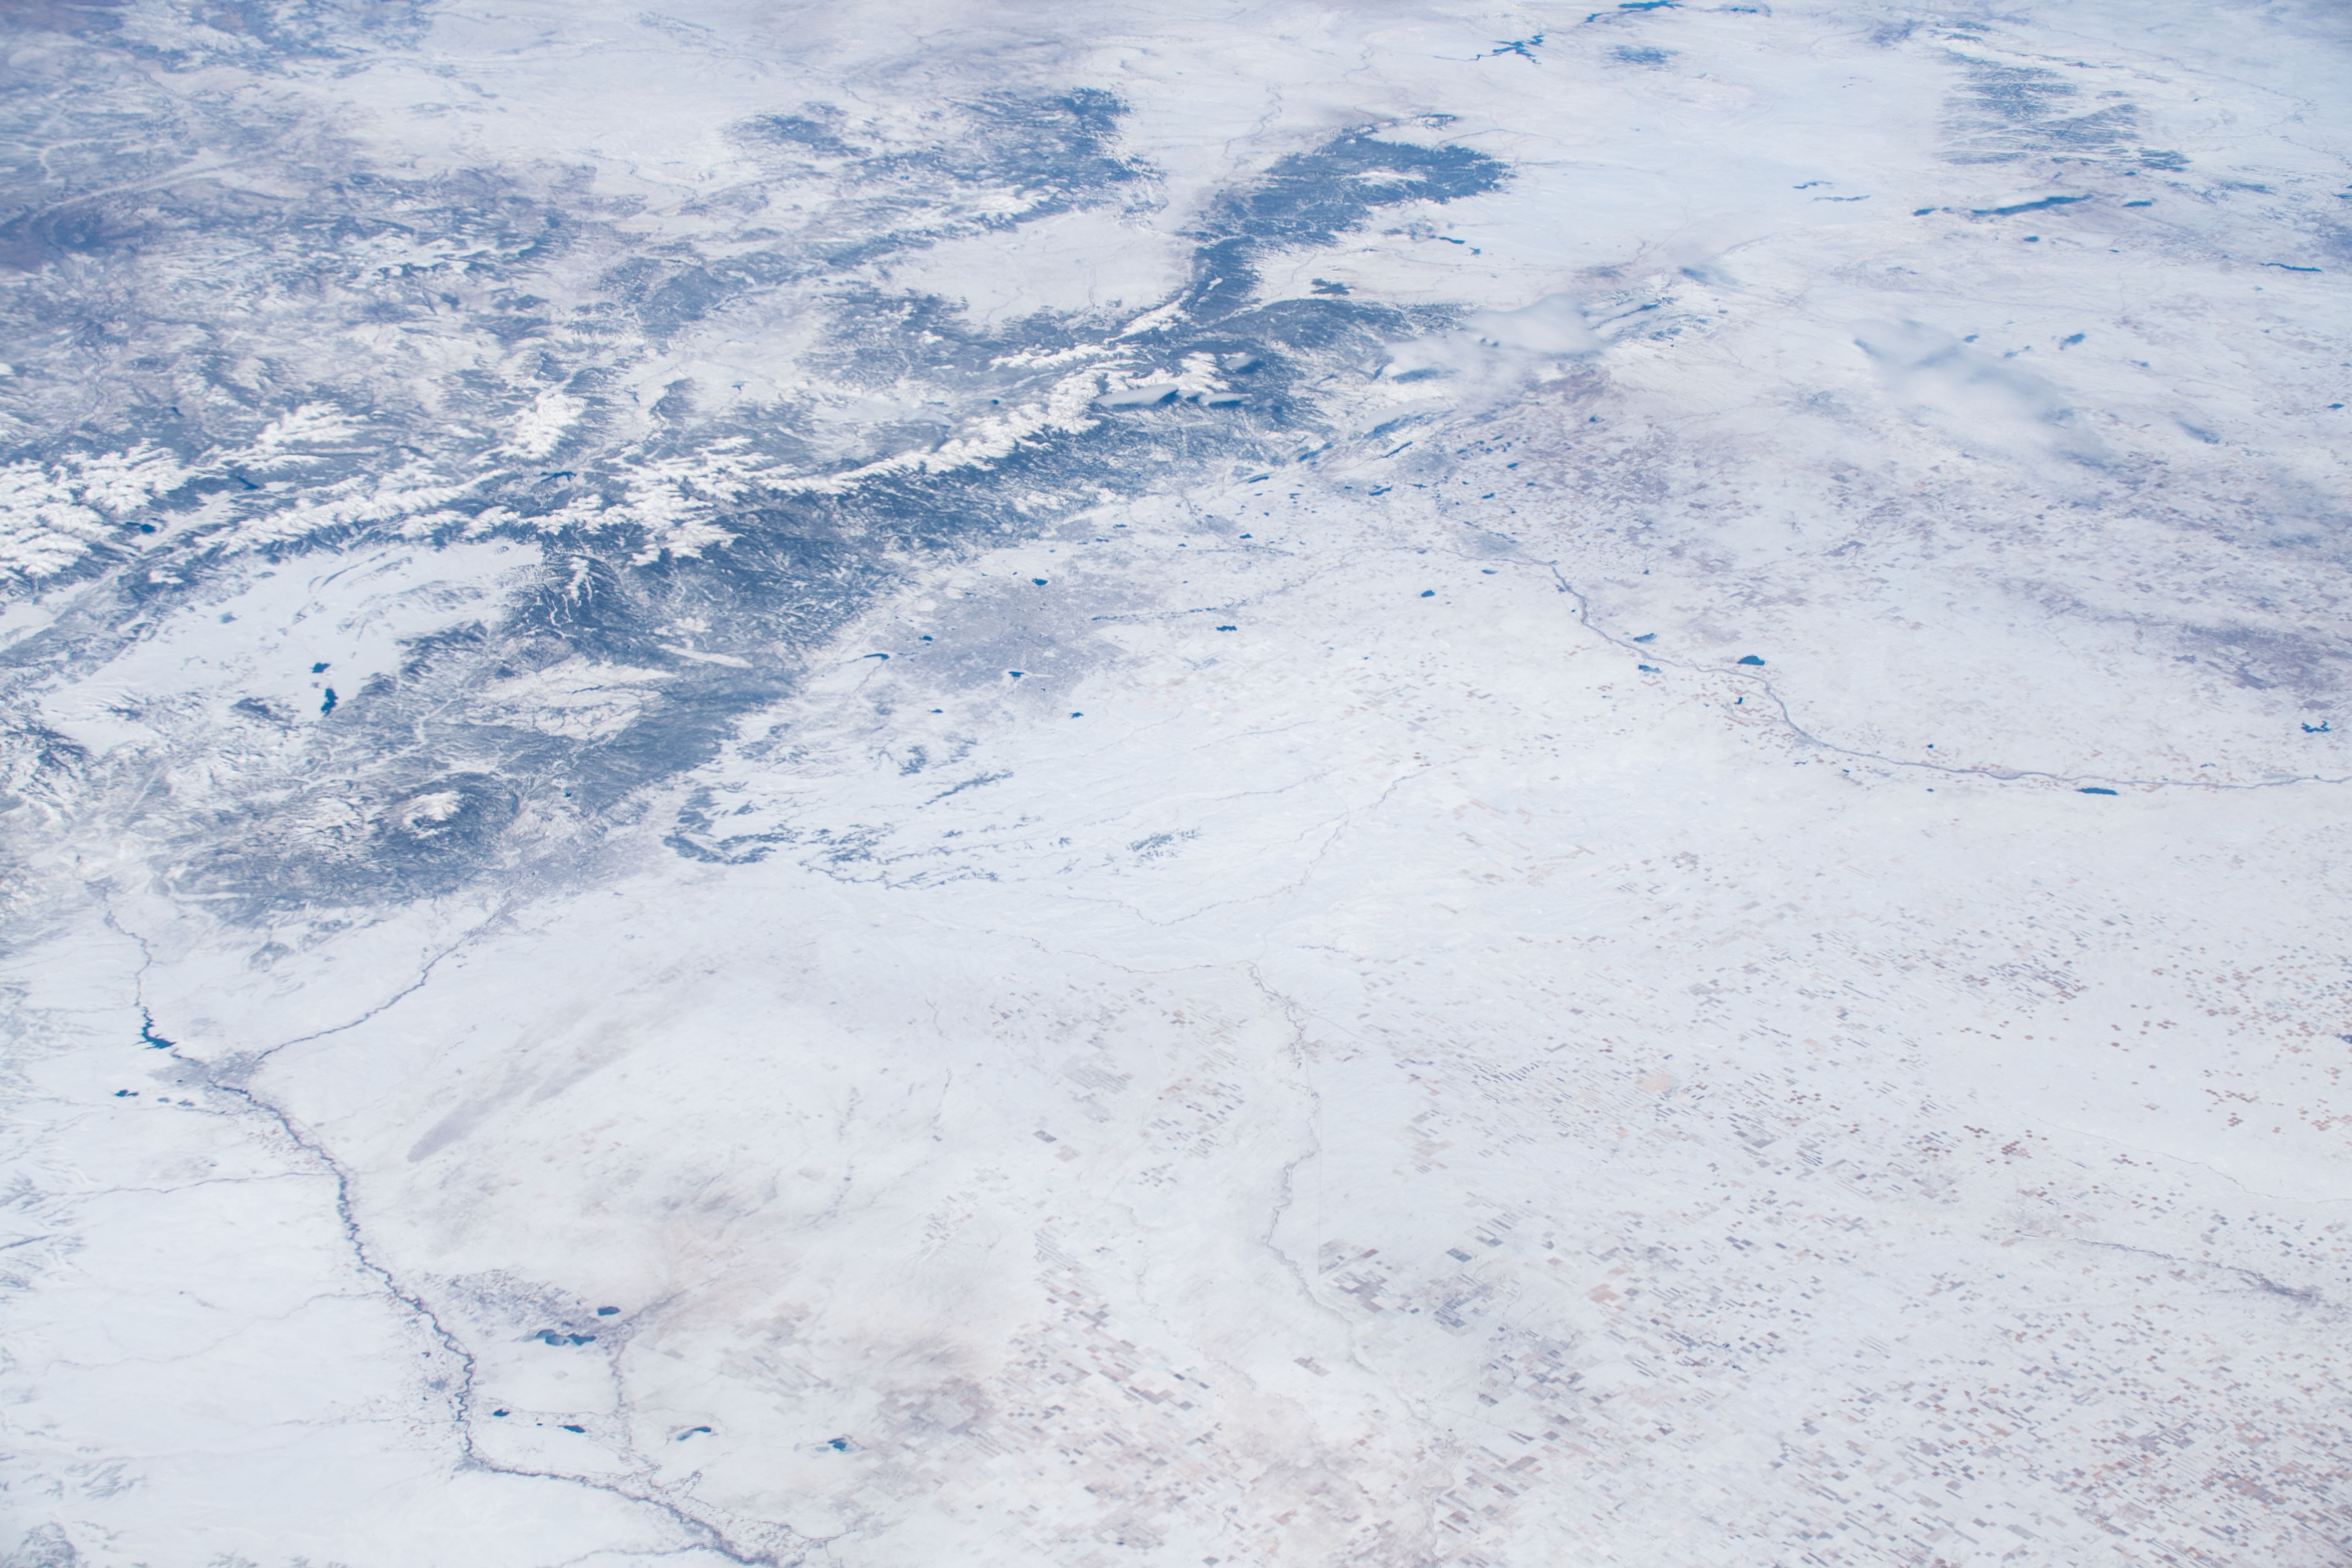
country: USA-COLORADO
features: FORT CARSON, COLORADO SPRINGS, DENVER, BOULDER, COLORADO
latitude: 39.5
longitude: -104.3
